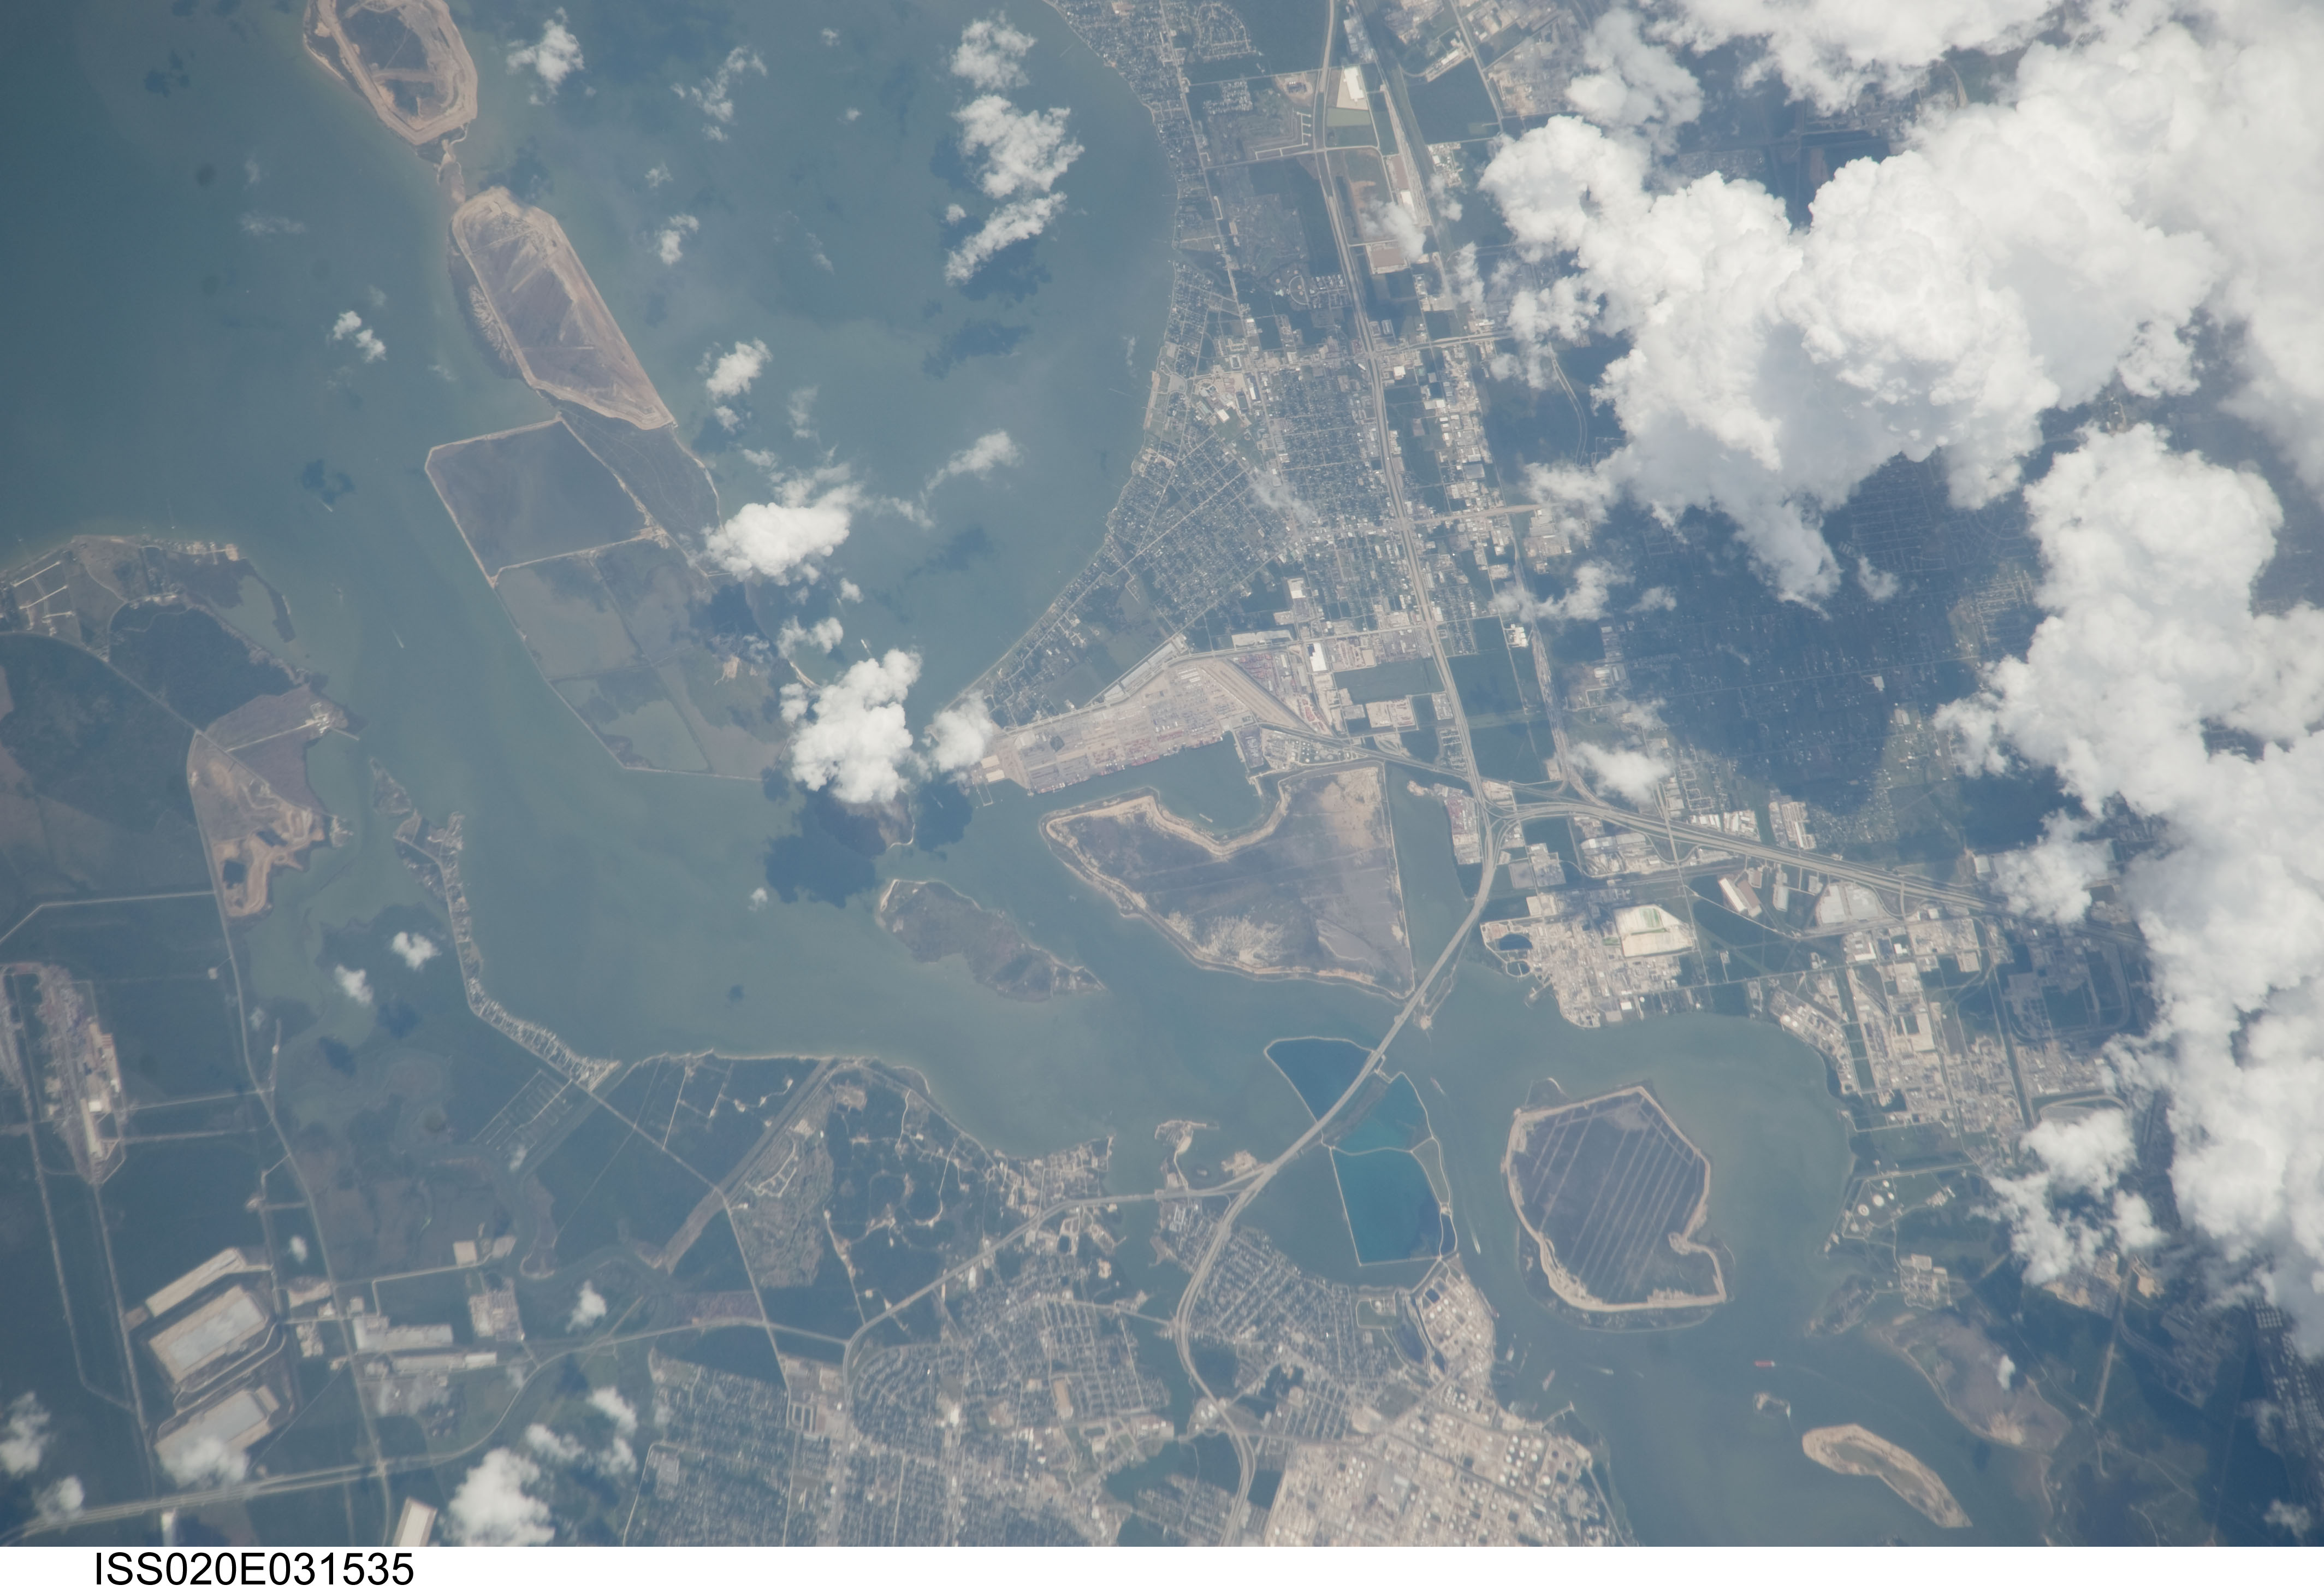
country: USA-TEXAS
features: MORGAN'S POINT, HOUSTON SHIP CHANNEL, BAYTOWN, LA PORTE
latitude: 29.7
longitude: -95.0
